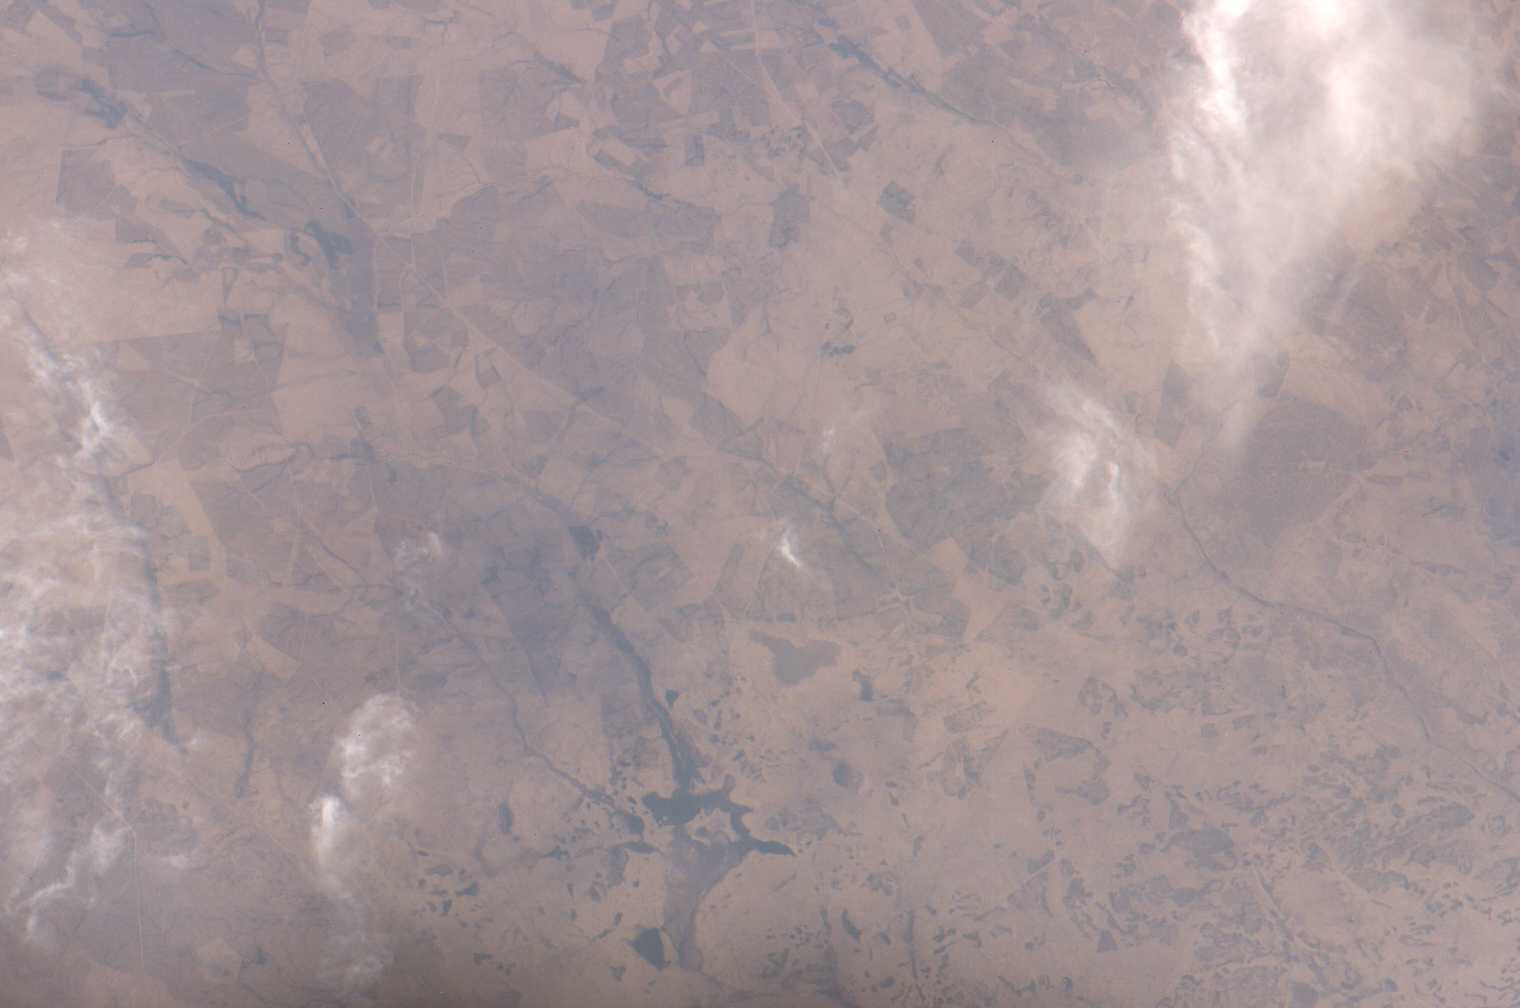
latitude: 35.5
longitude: 42.5
